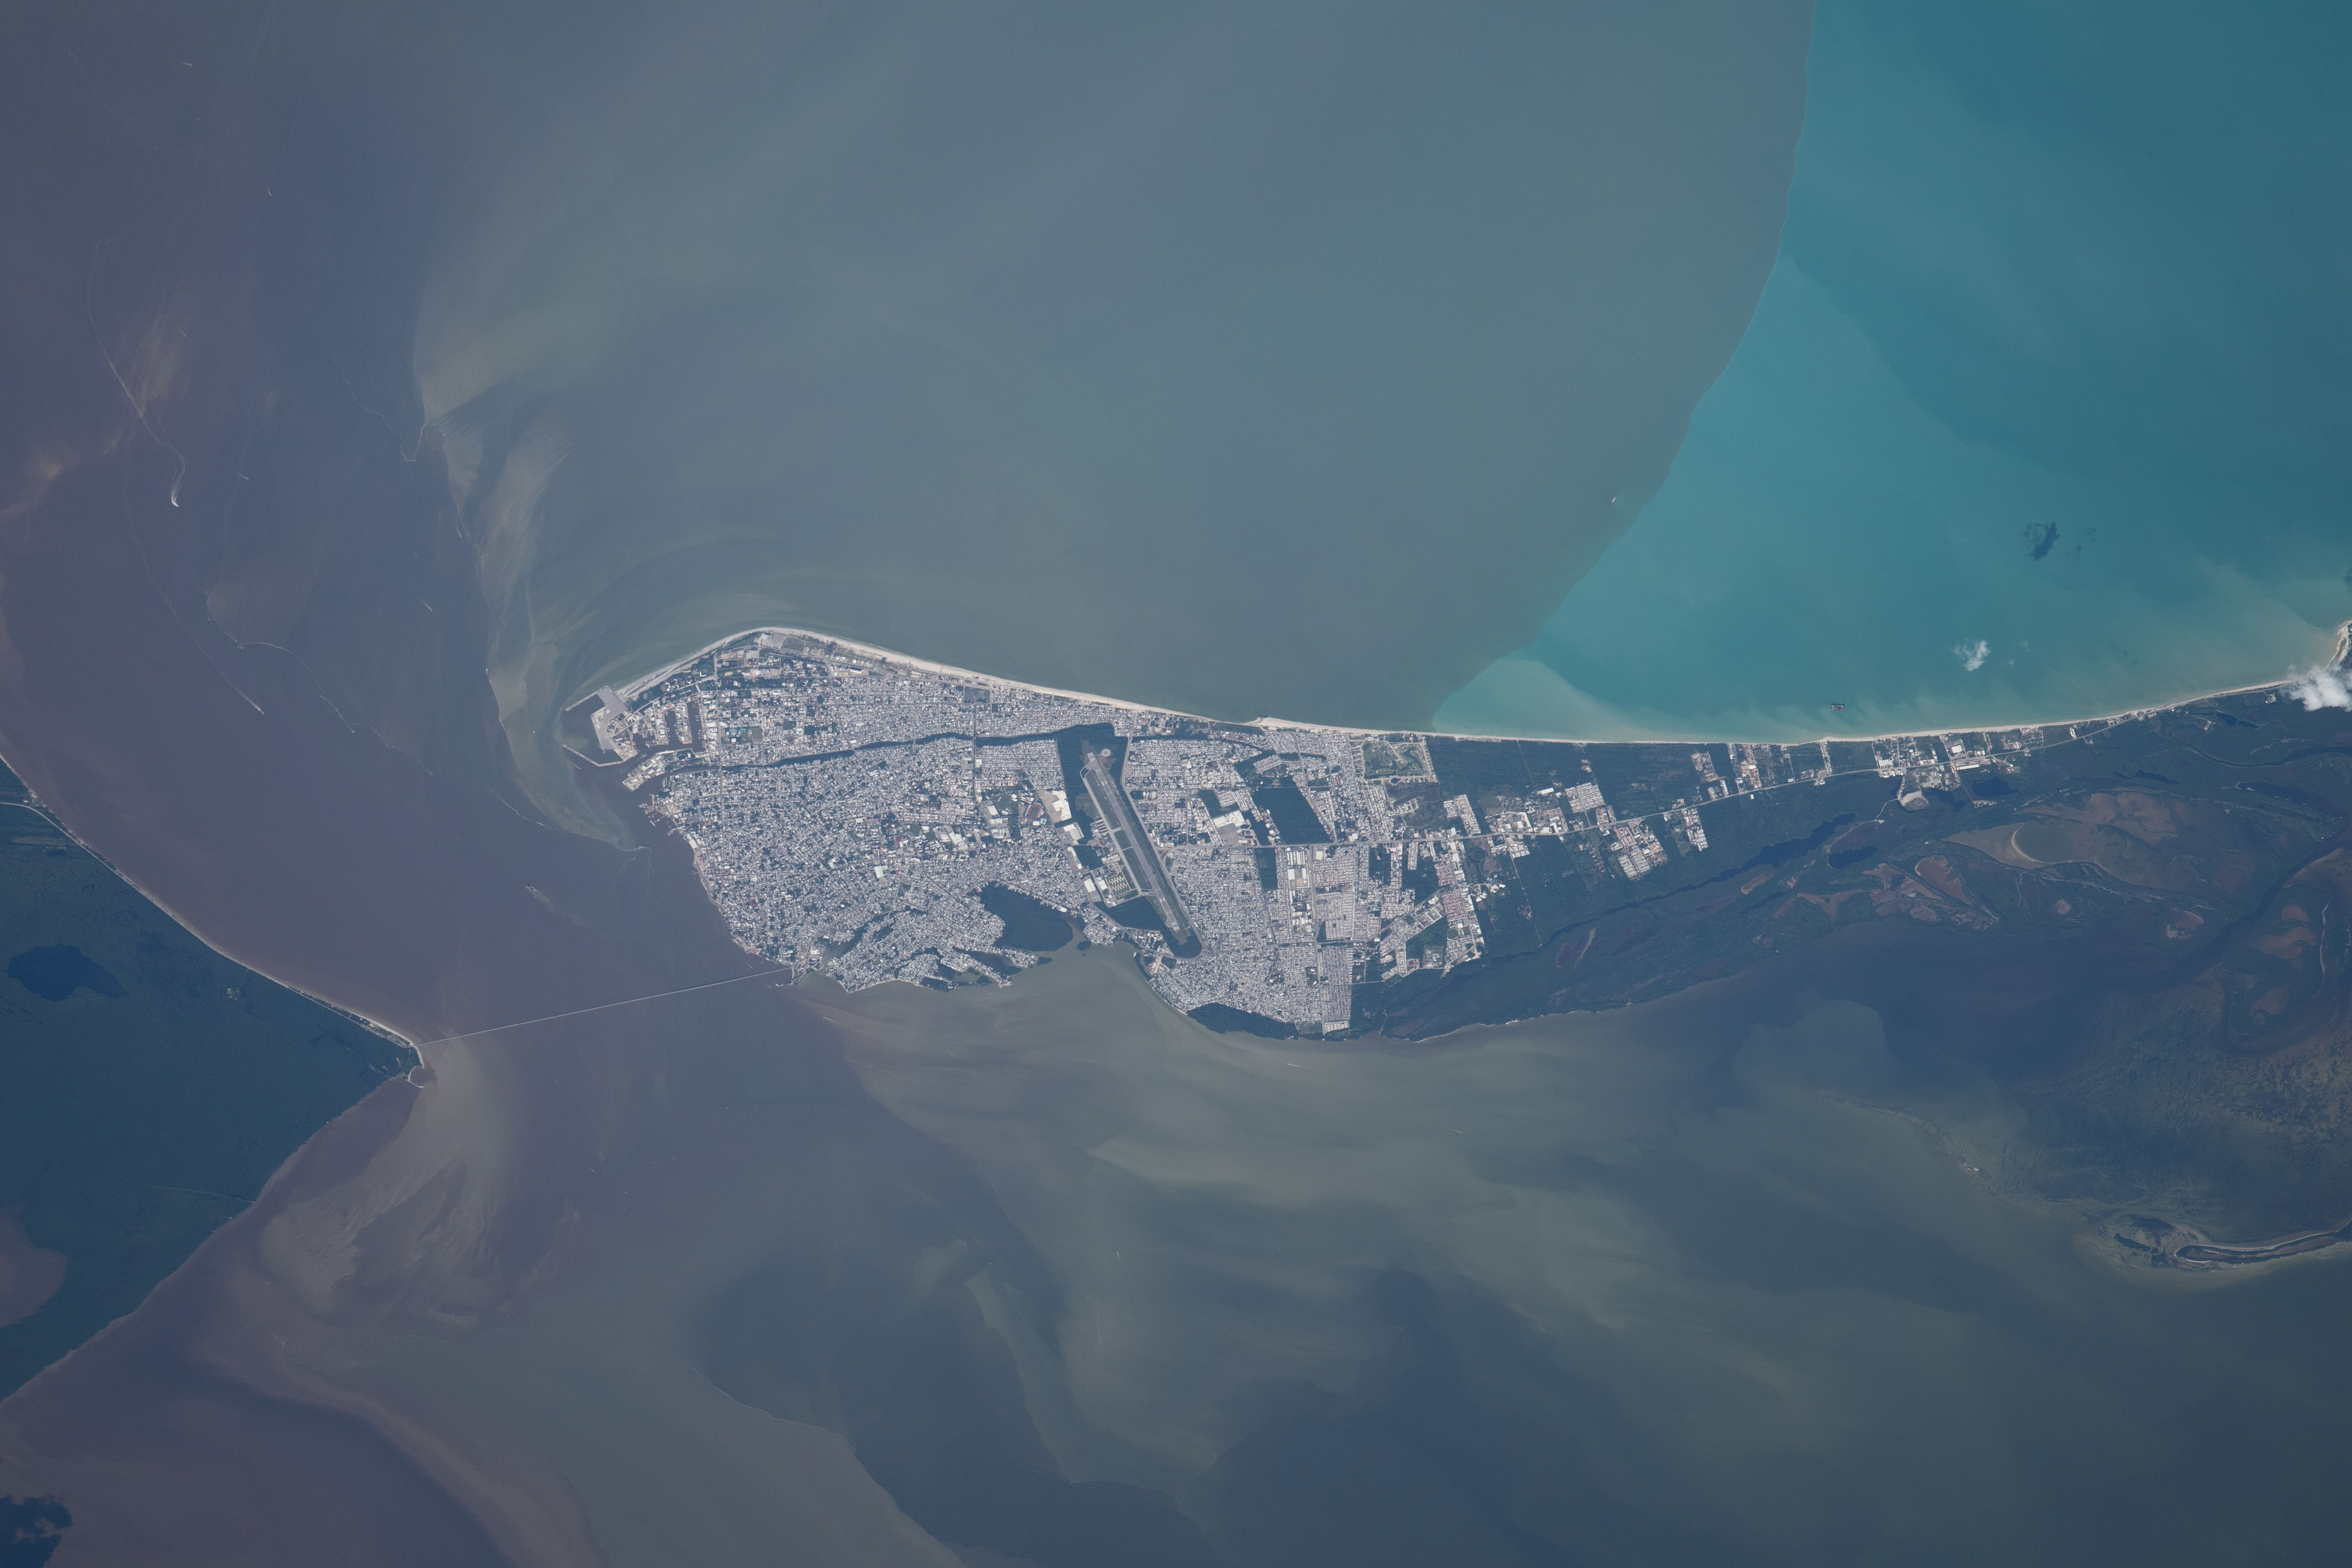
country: MEXICO
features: LAGUNA DE TERMINOS, CIUDAD DEL CARMEN
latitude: 18.7
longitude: -91.8
